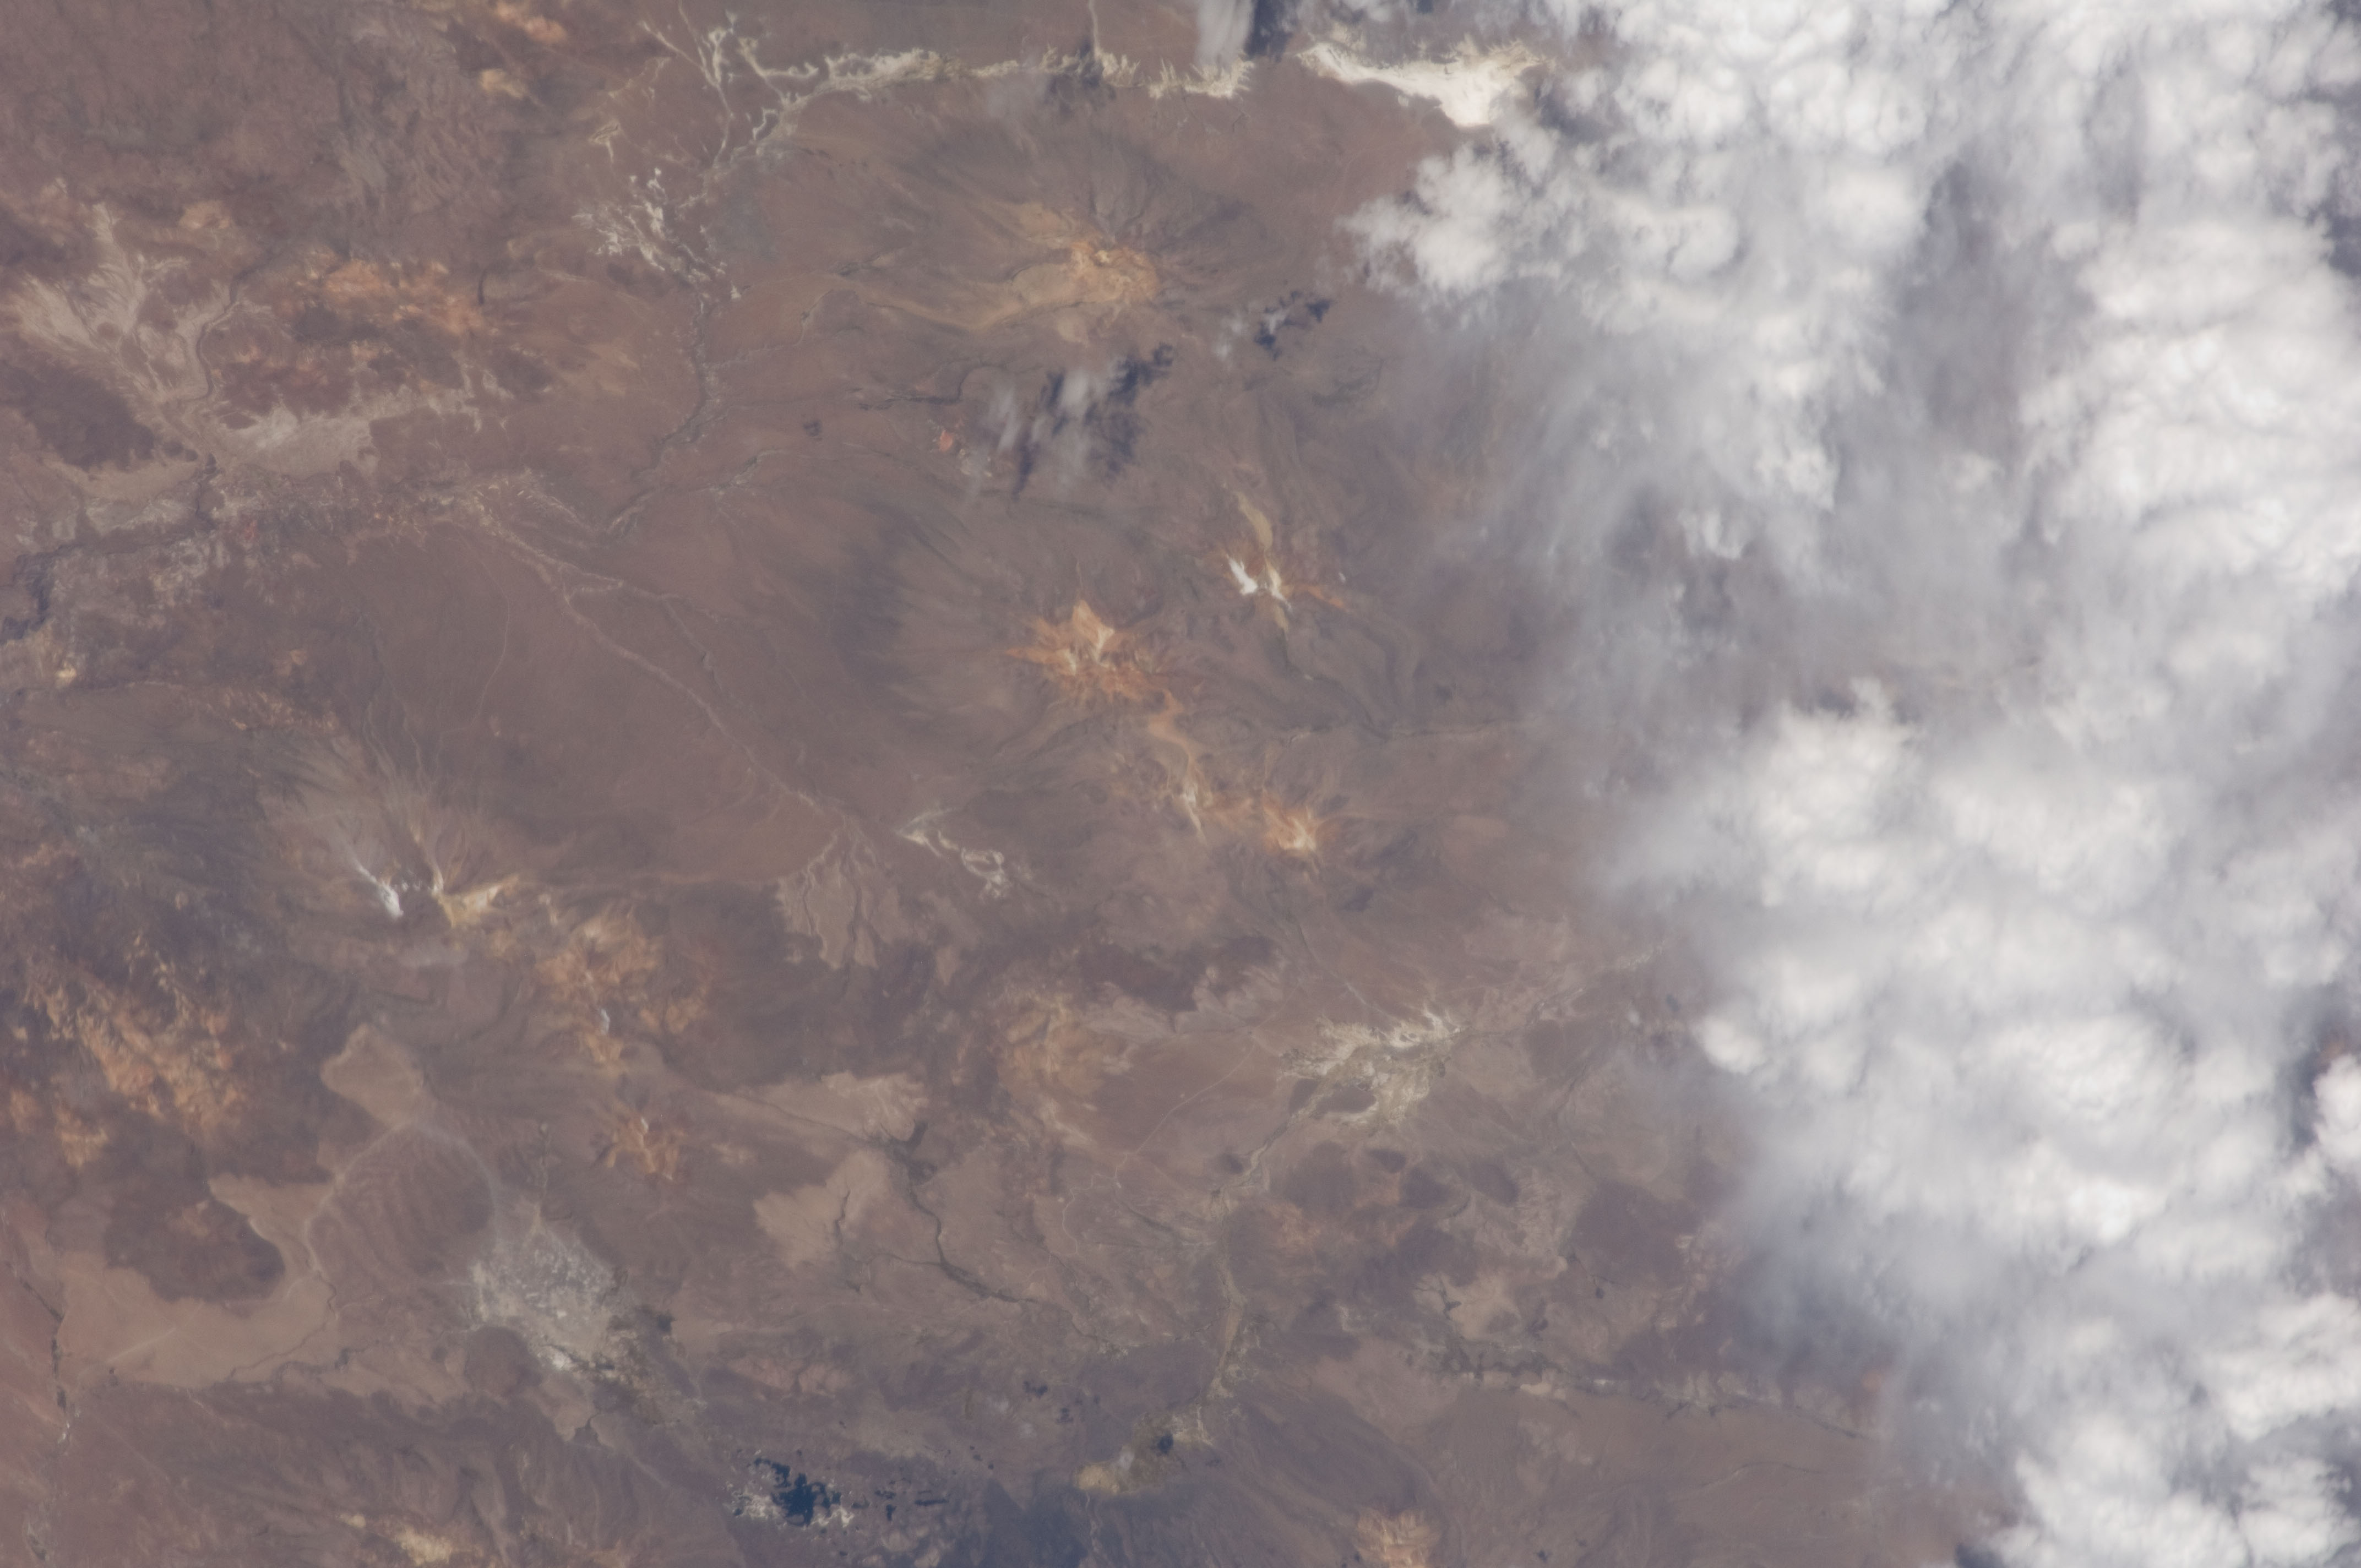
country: CHILE
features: CORDERILLA OCCIDENTAL MTS.
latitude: -17.8
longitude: -69.3
